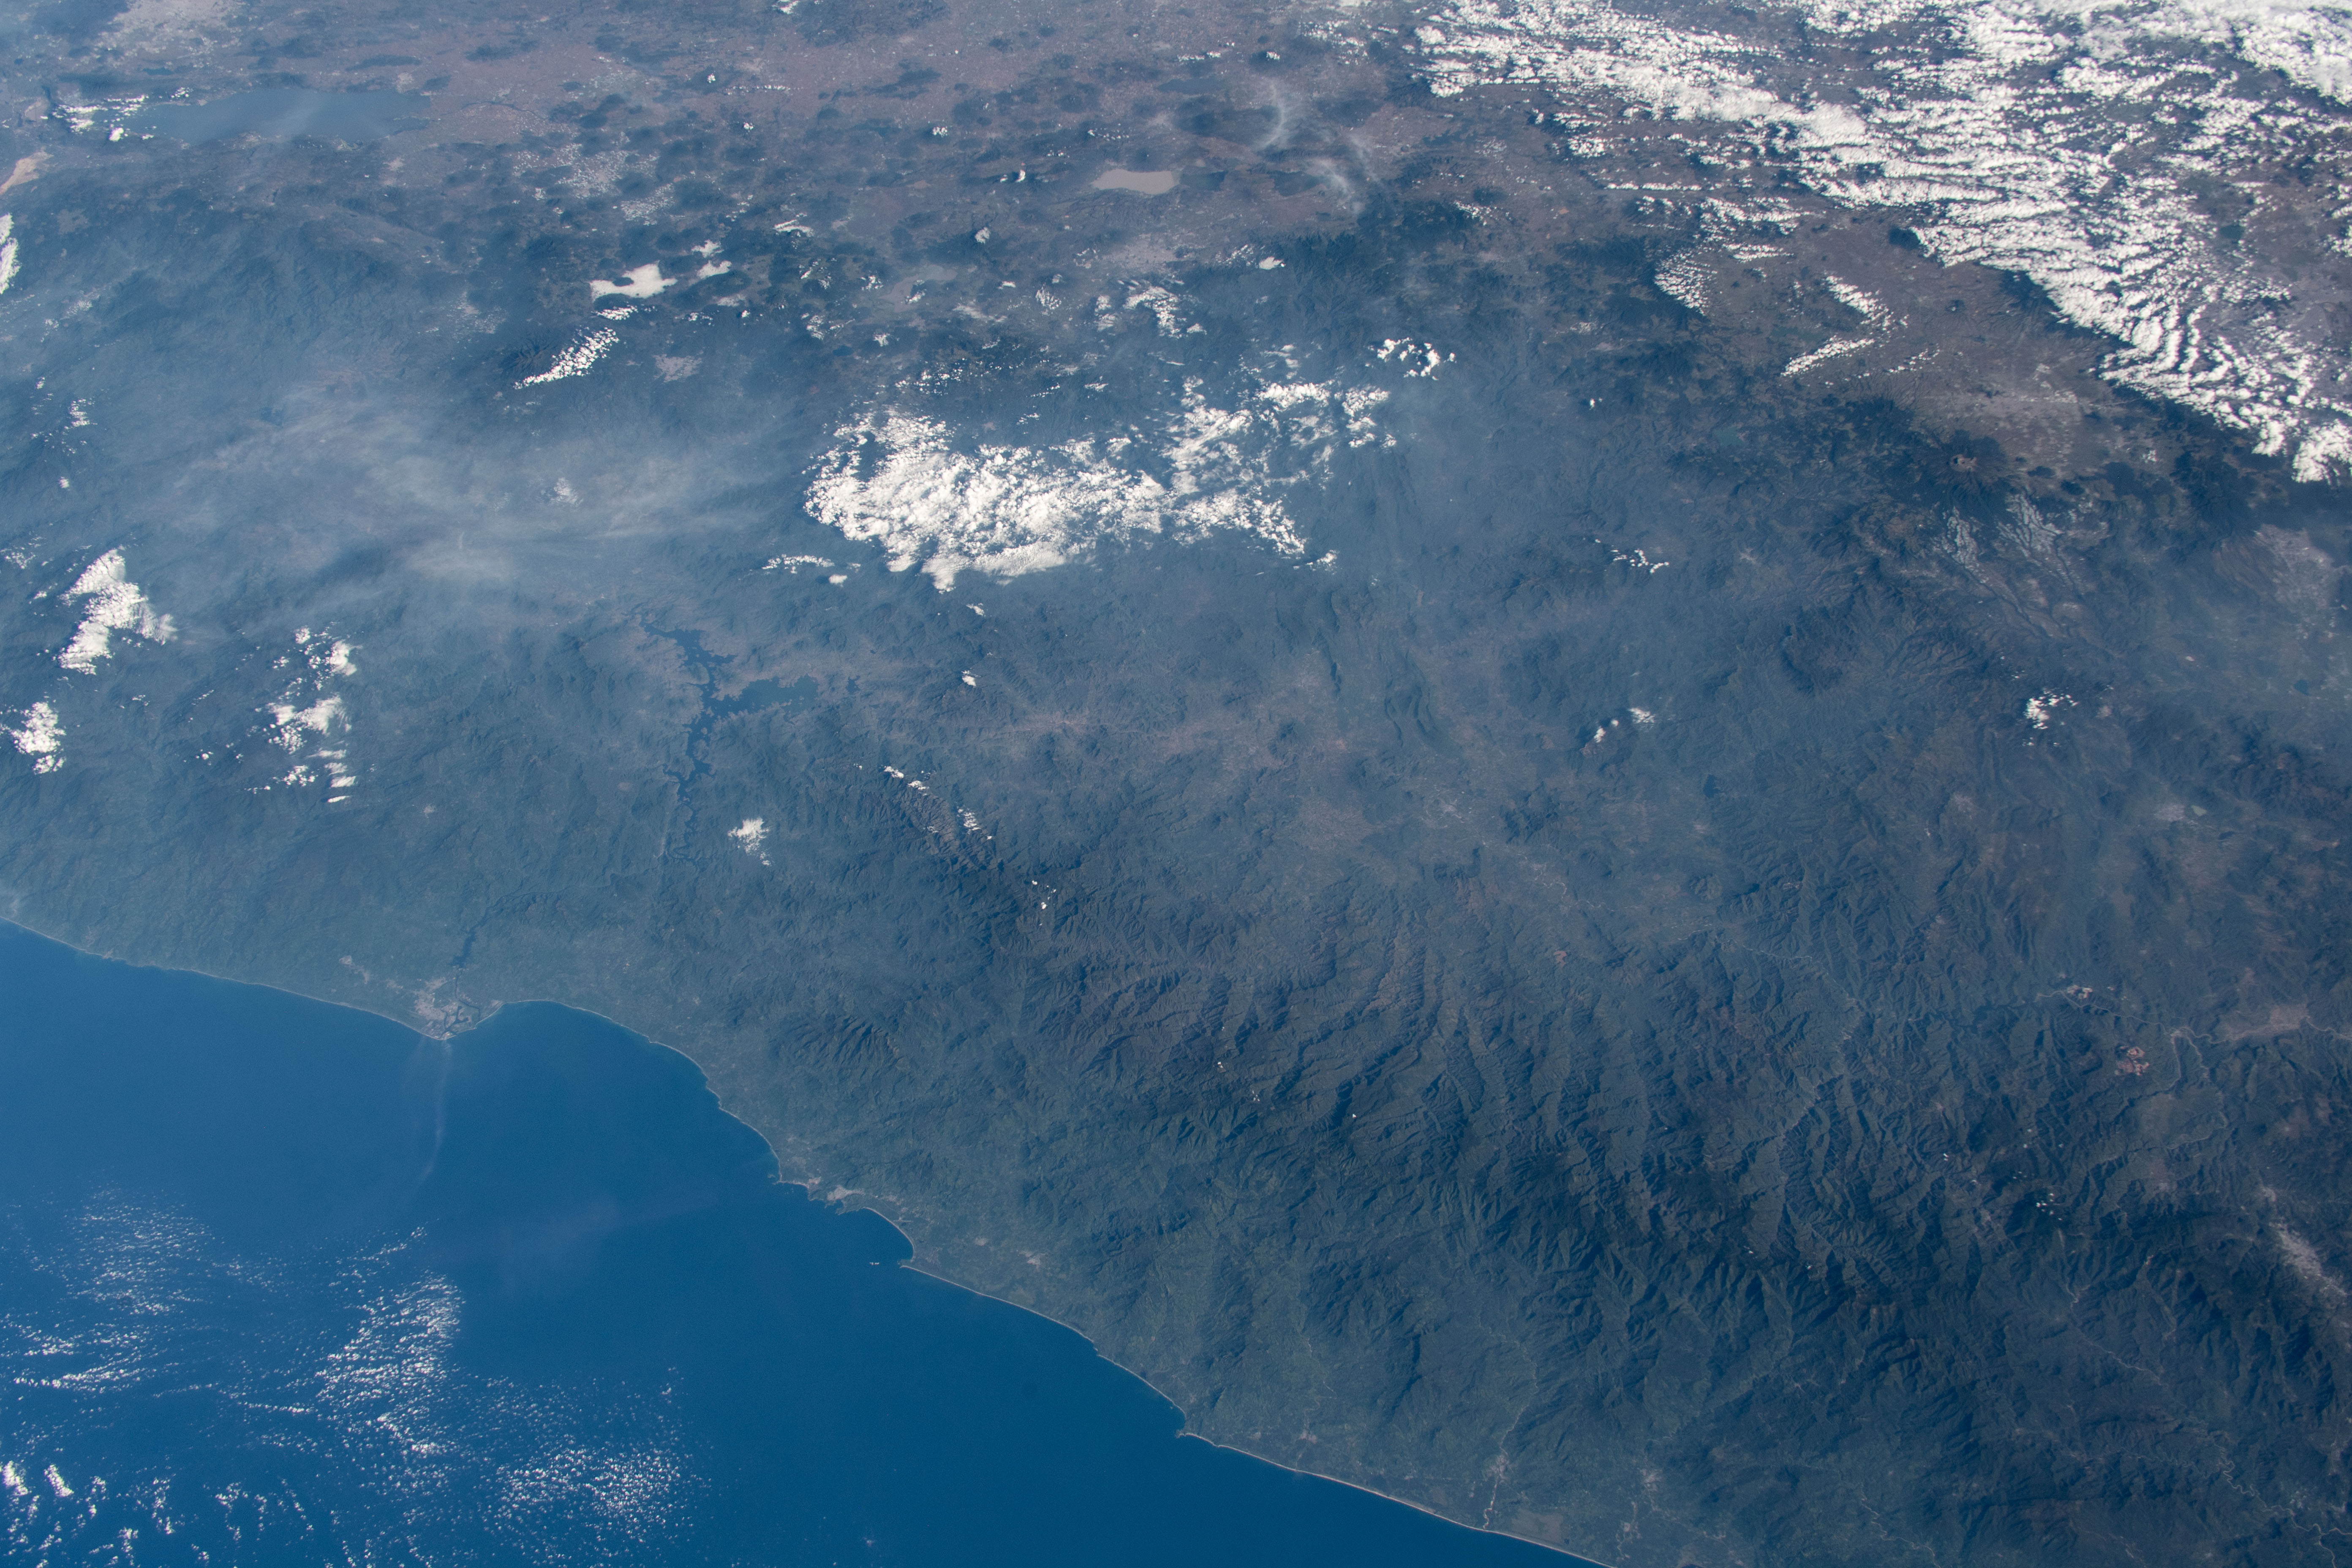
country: MEXICO
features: SIERRA MADRE DEL SUR MOUNTAINS, INFIERNILLO LAKE, MEXICO
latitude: 18.5
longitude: -101.0
